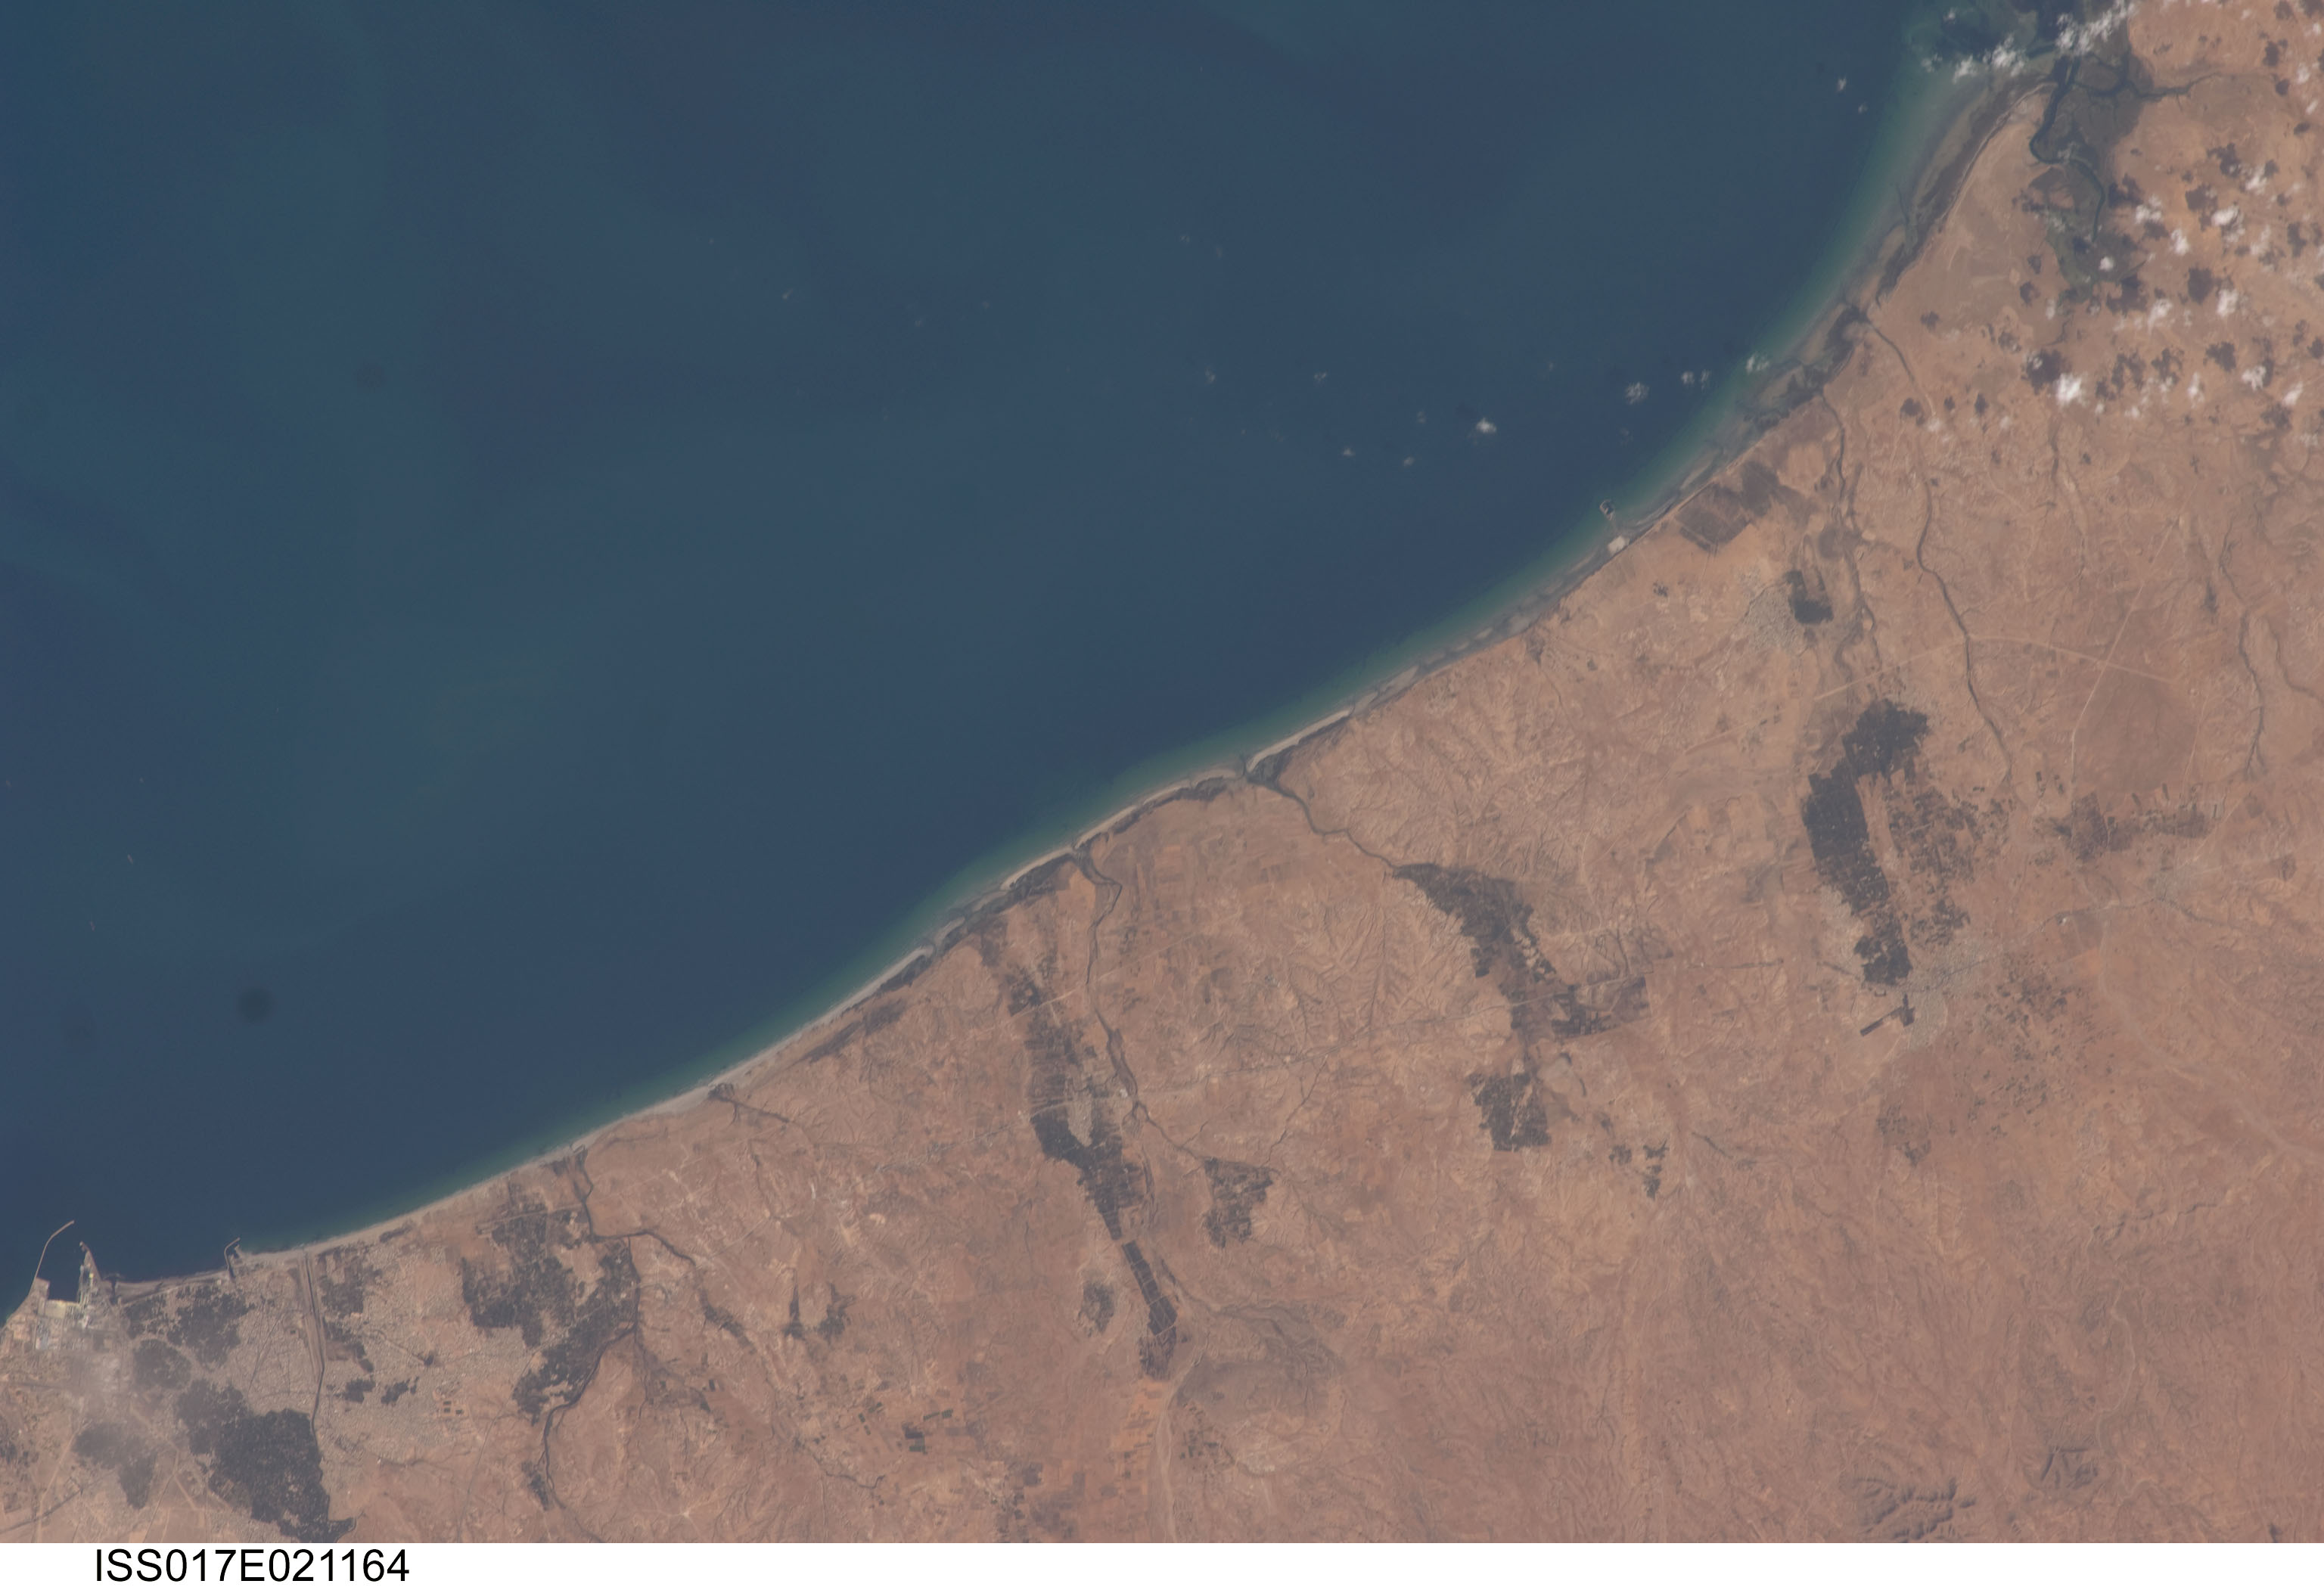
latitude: 33.8
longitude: 10.3
